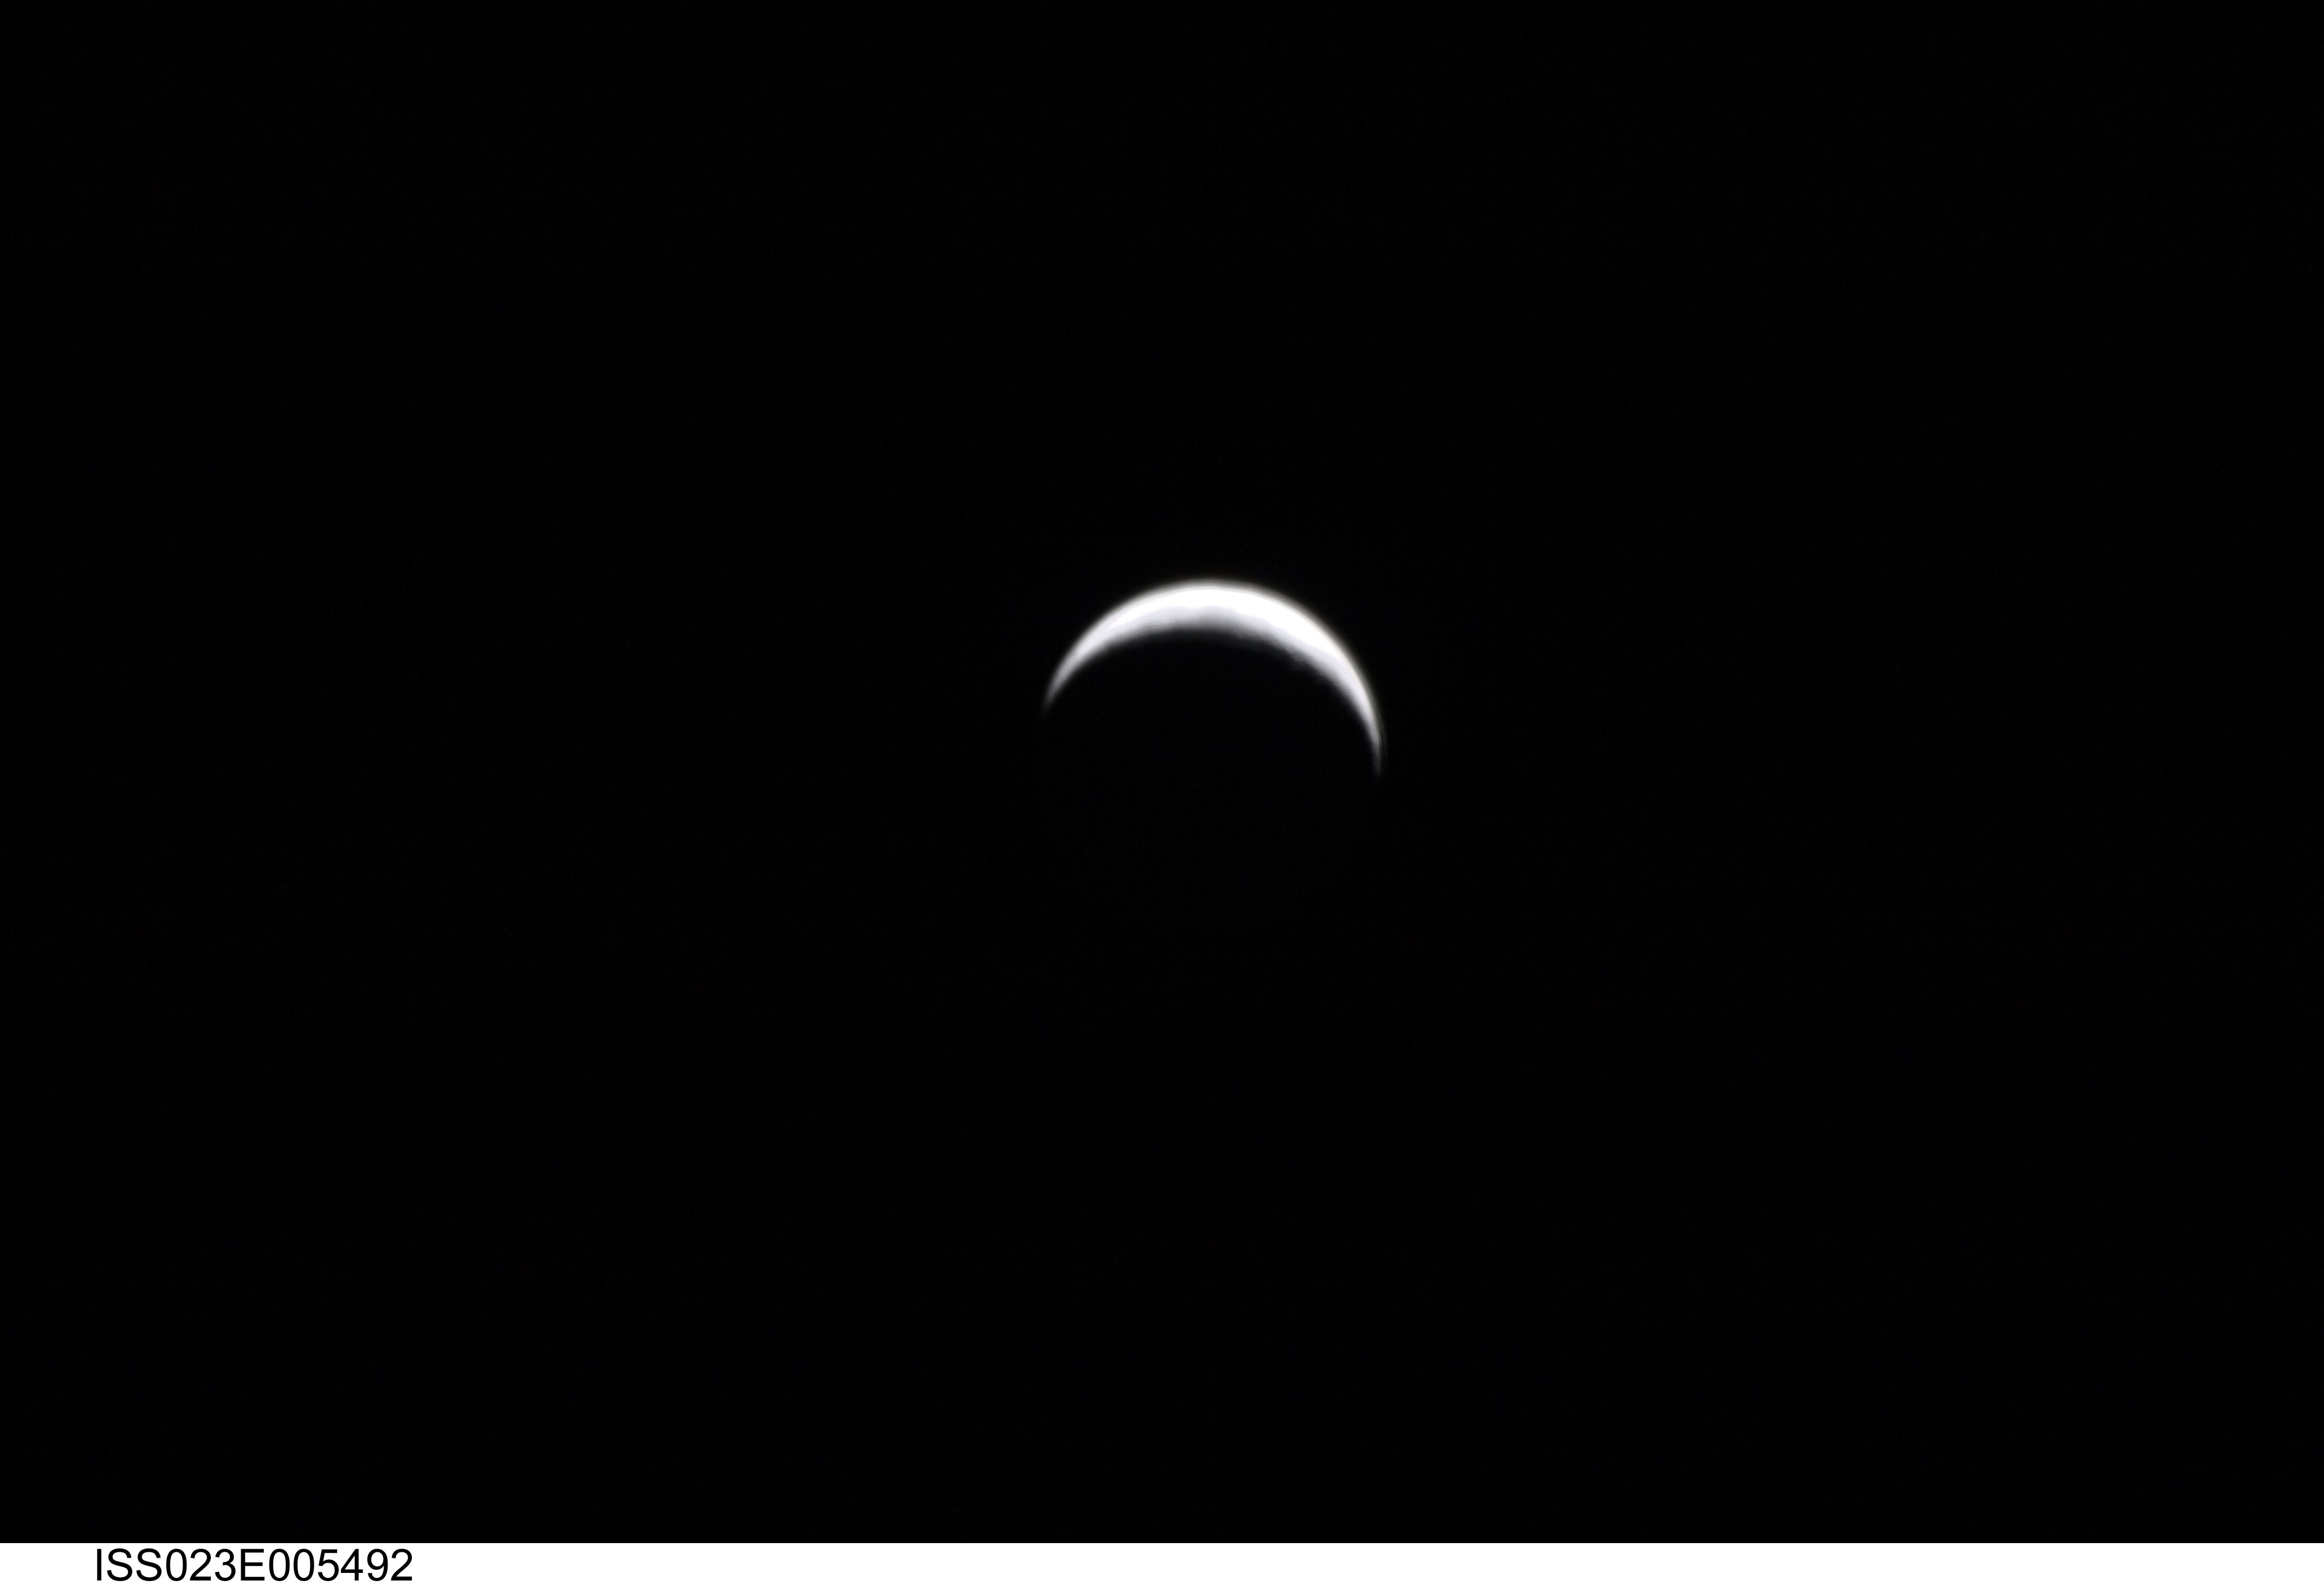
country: ASIA
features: PAN-CRESCENT MOON WAXING, SOFT
